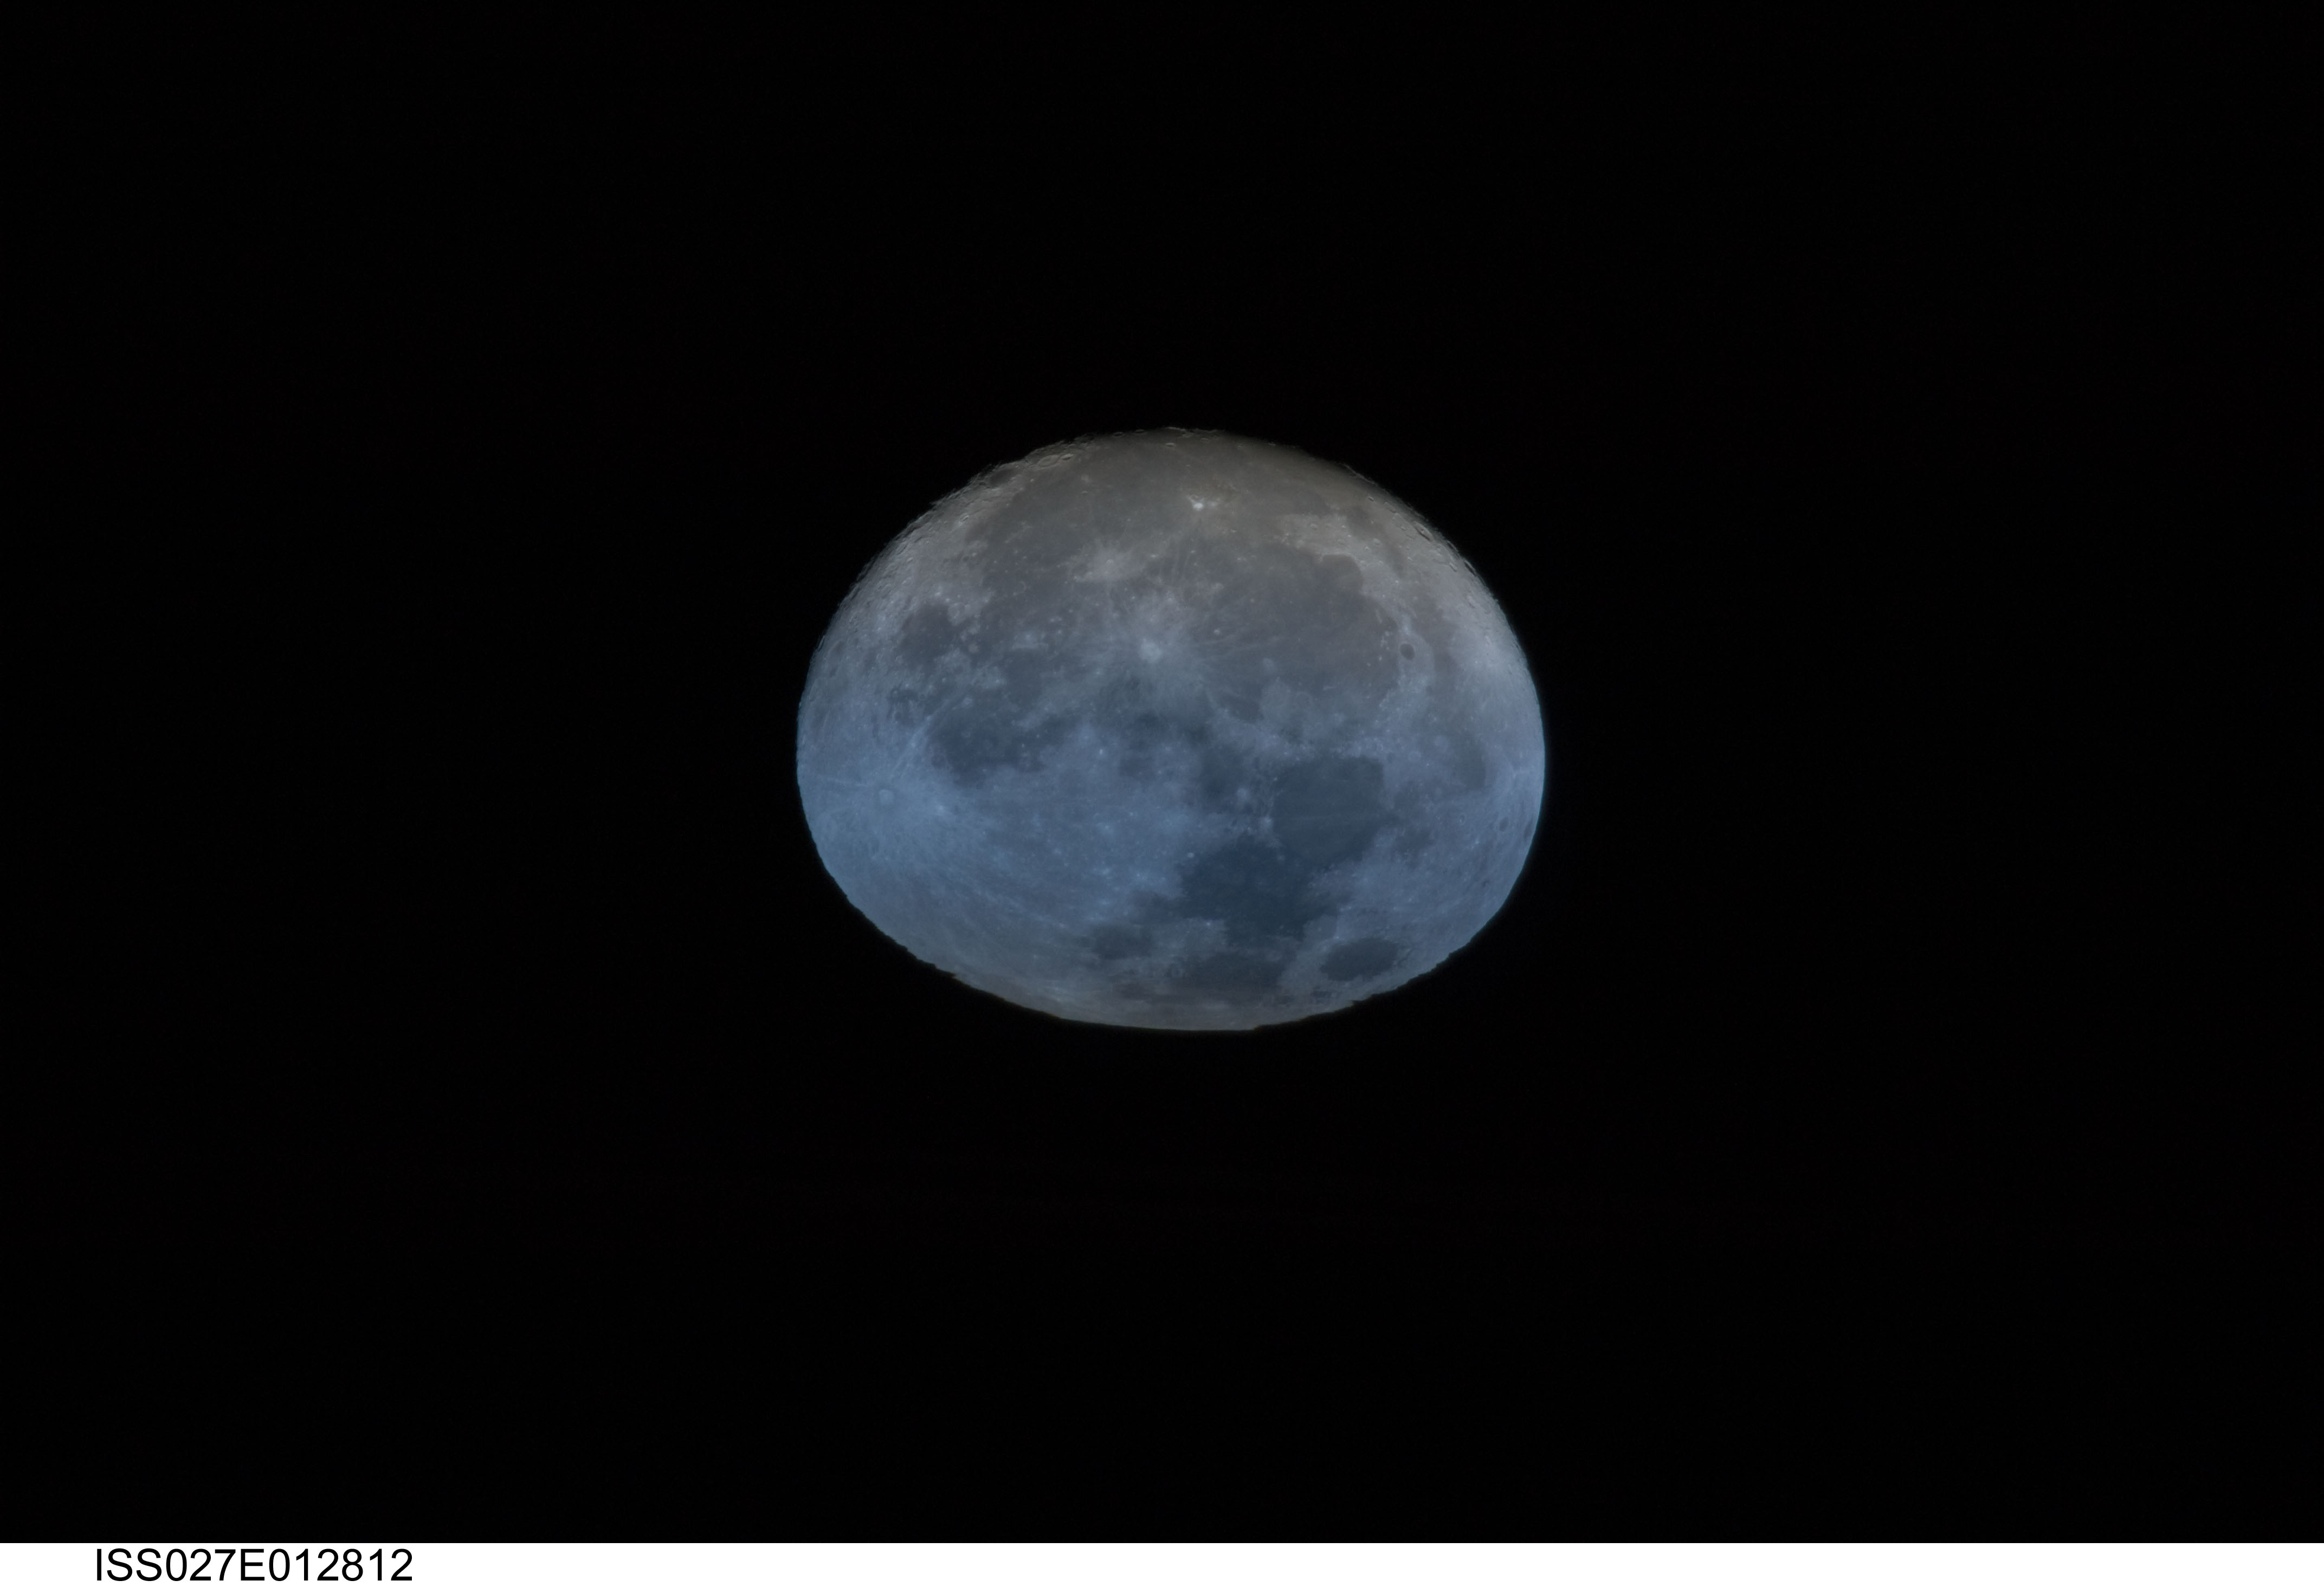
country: PACIFIC OCEAN
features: PAN-ATMOSPHERIC LIMB, GIBBOUS MOON WAXING AND SETTING
